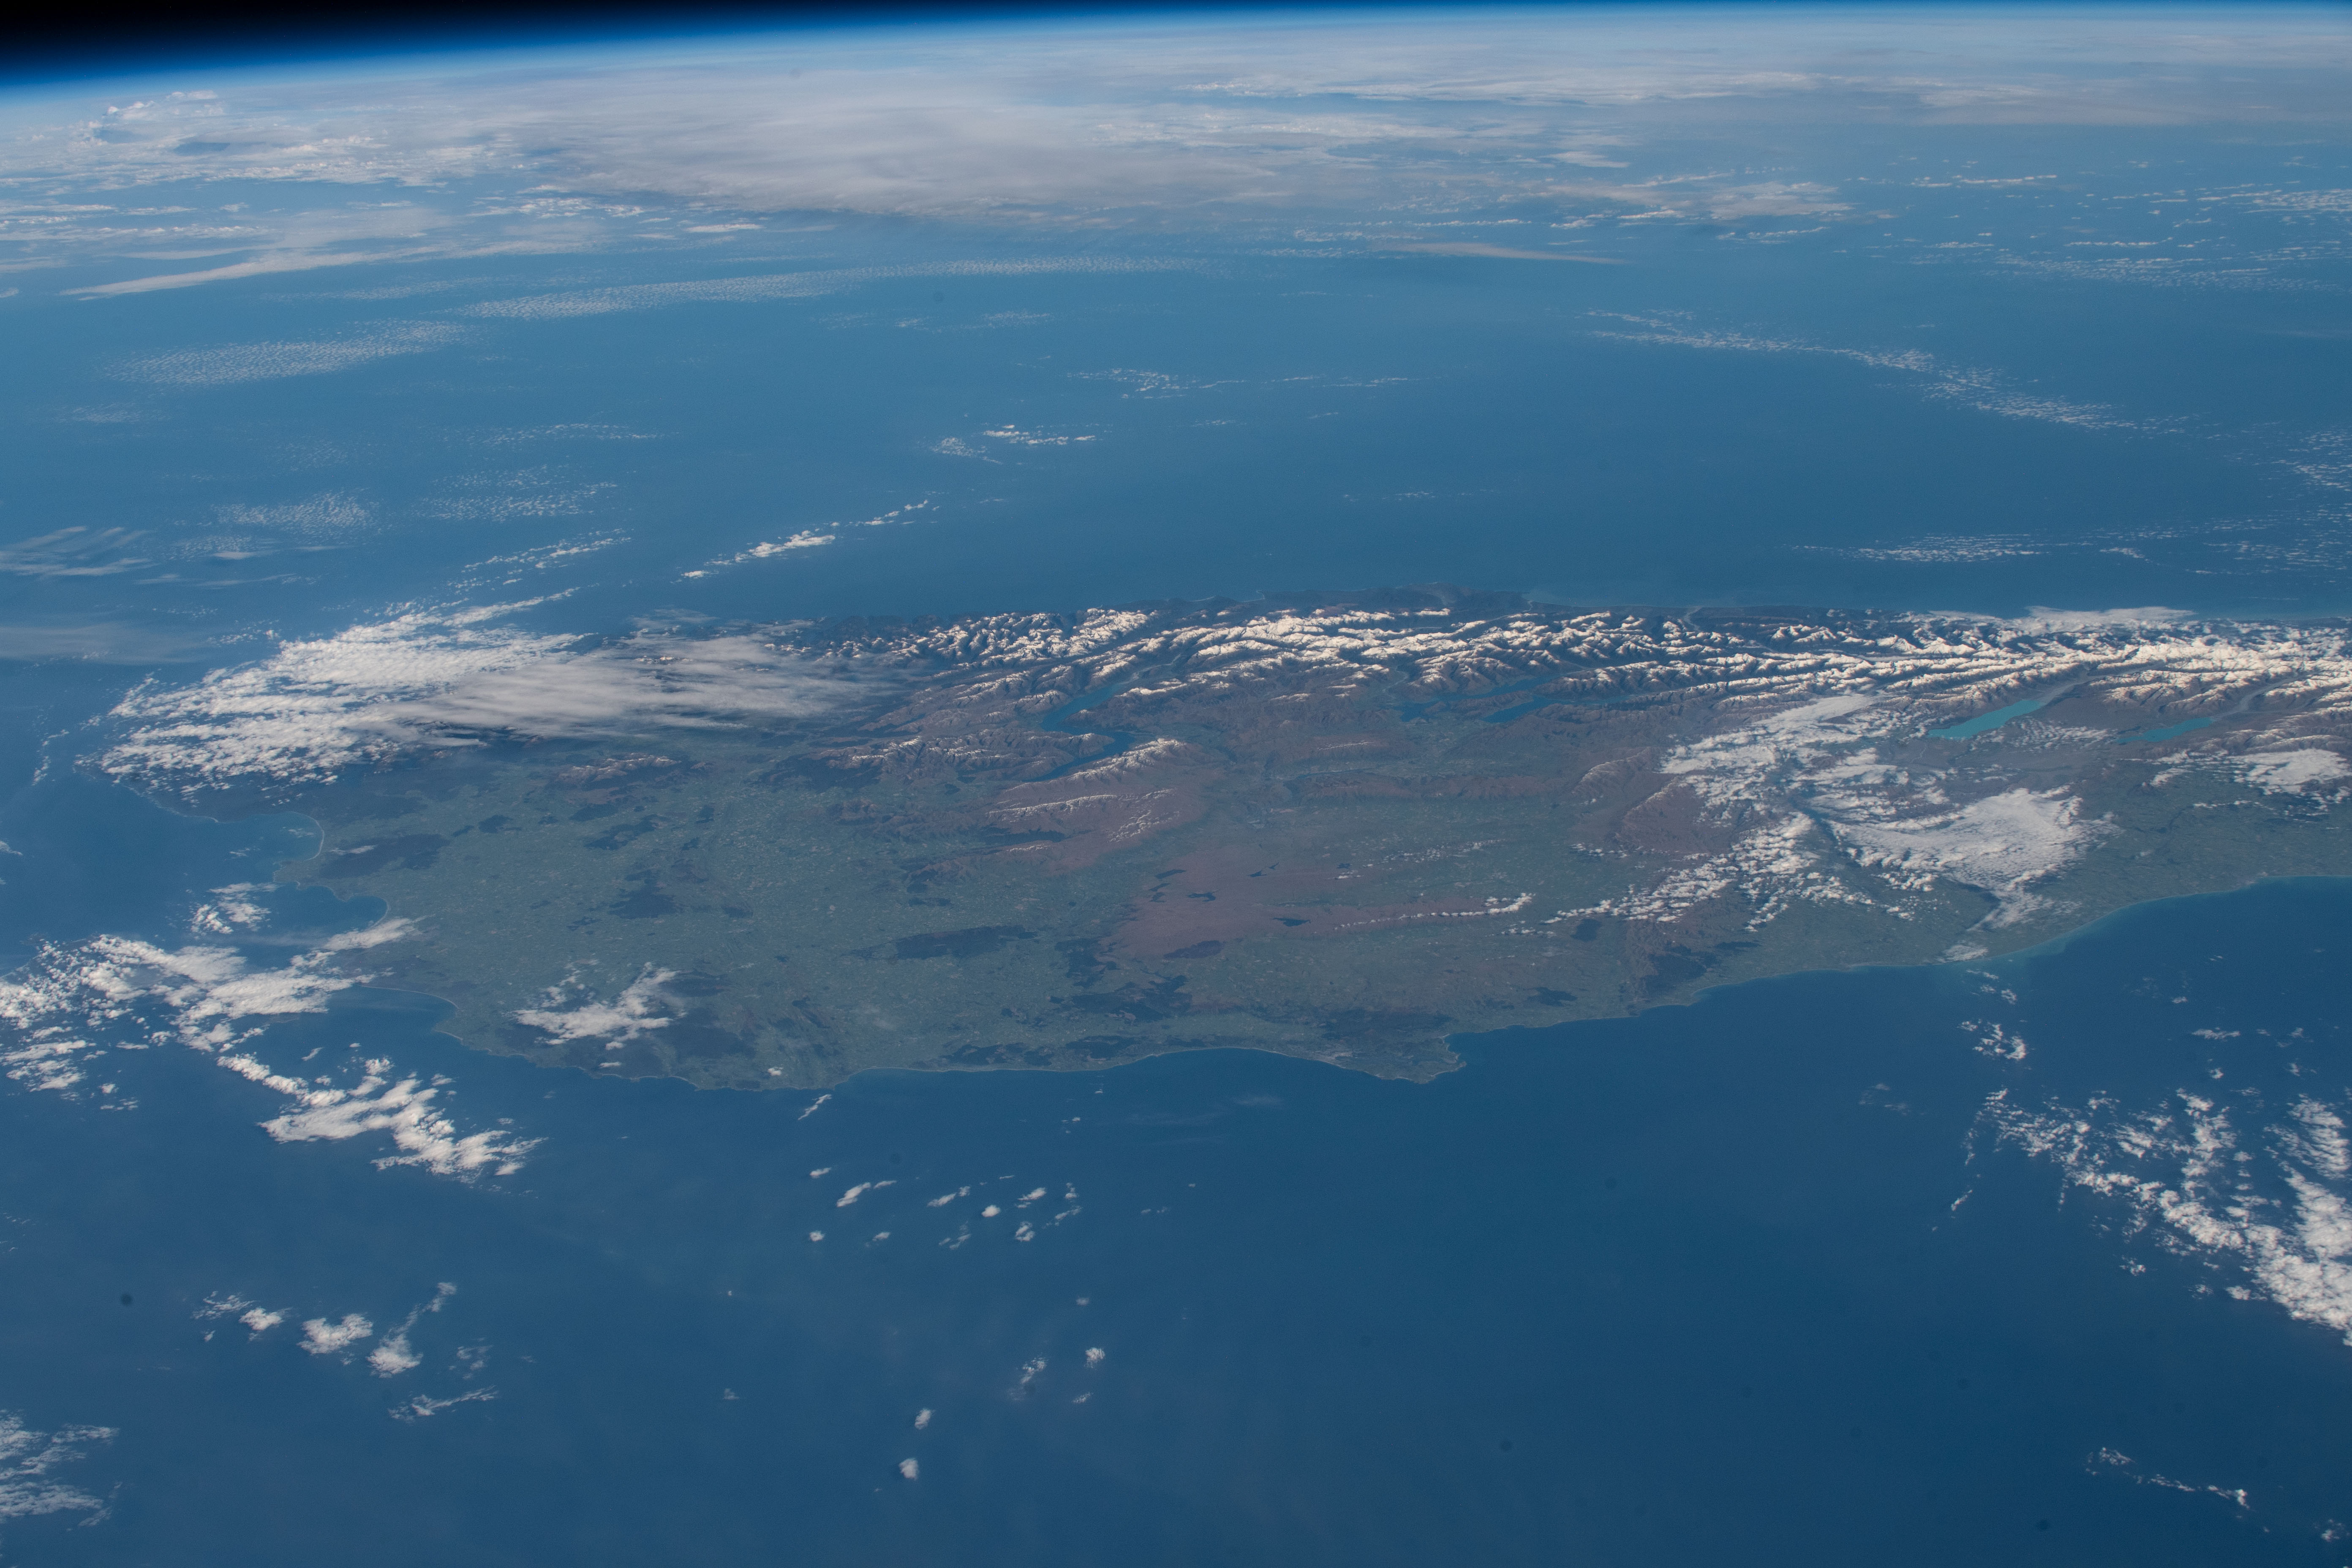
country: NEW ZEALAND-SI
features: NEW ZELAND, SOUTH ISLAND, SOUTHERN ALPS MOUNTAINS
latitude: -44.3
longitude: 170.4
